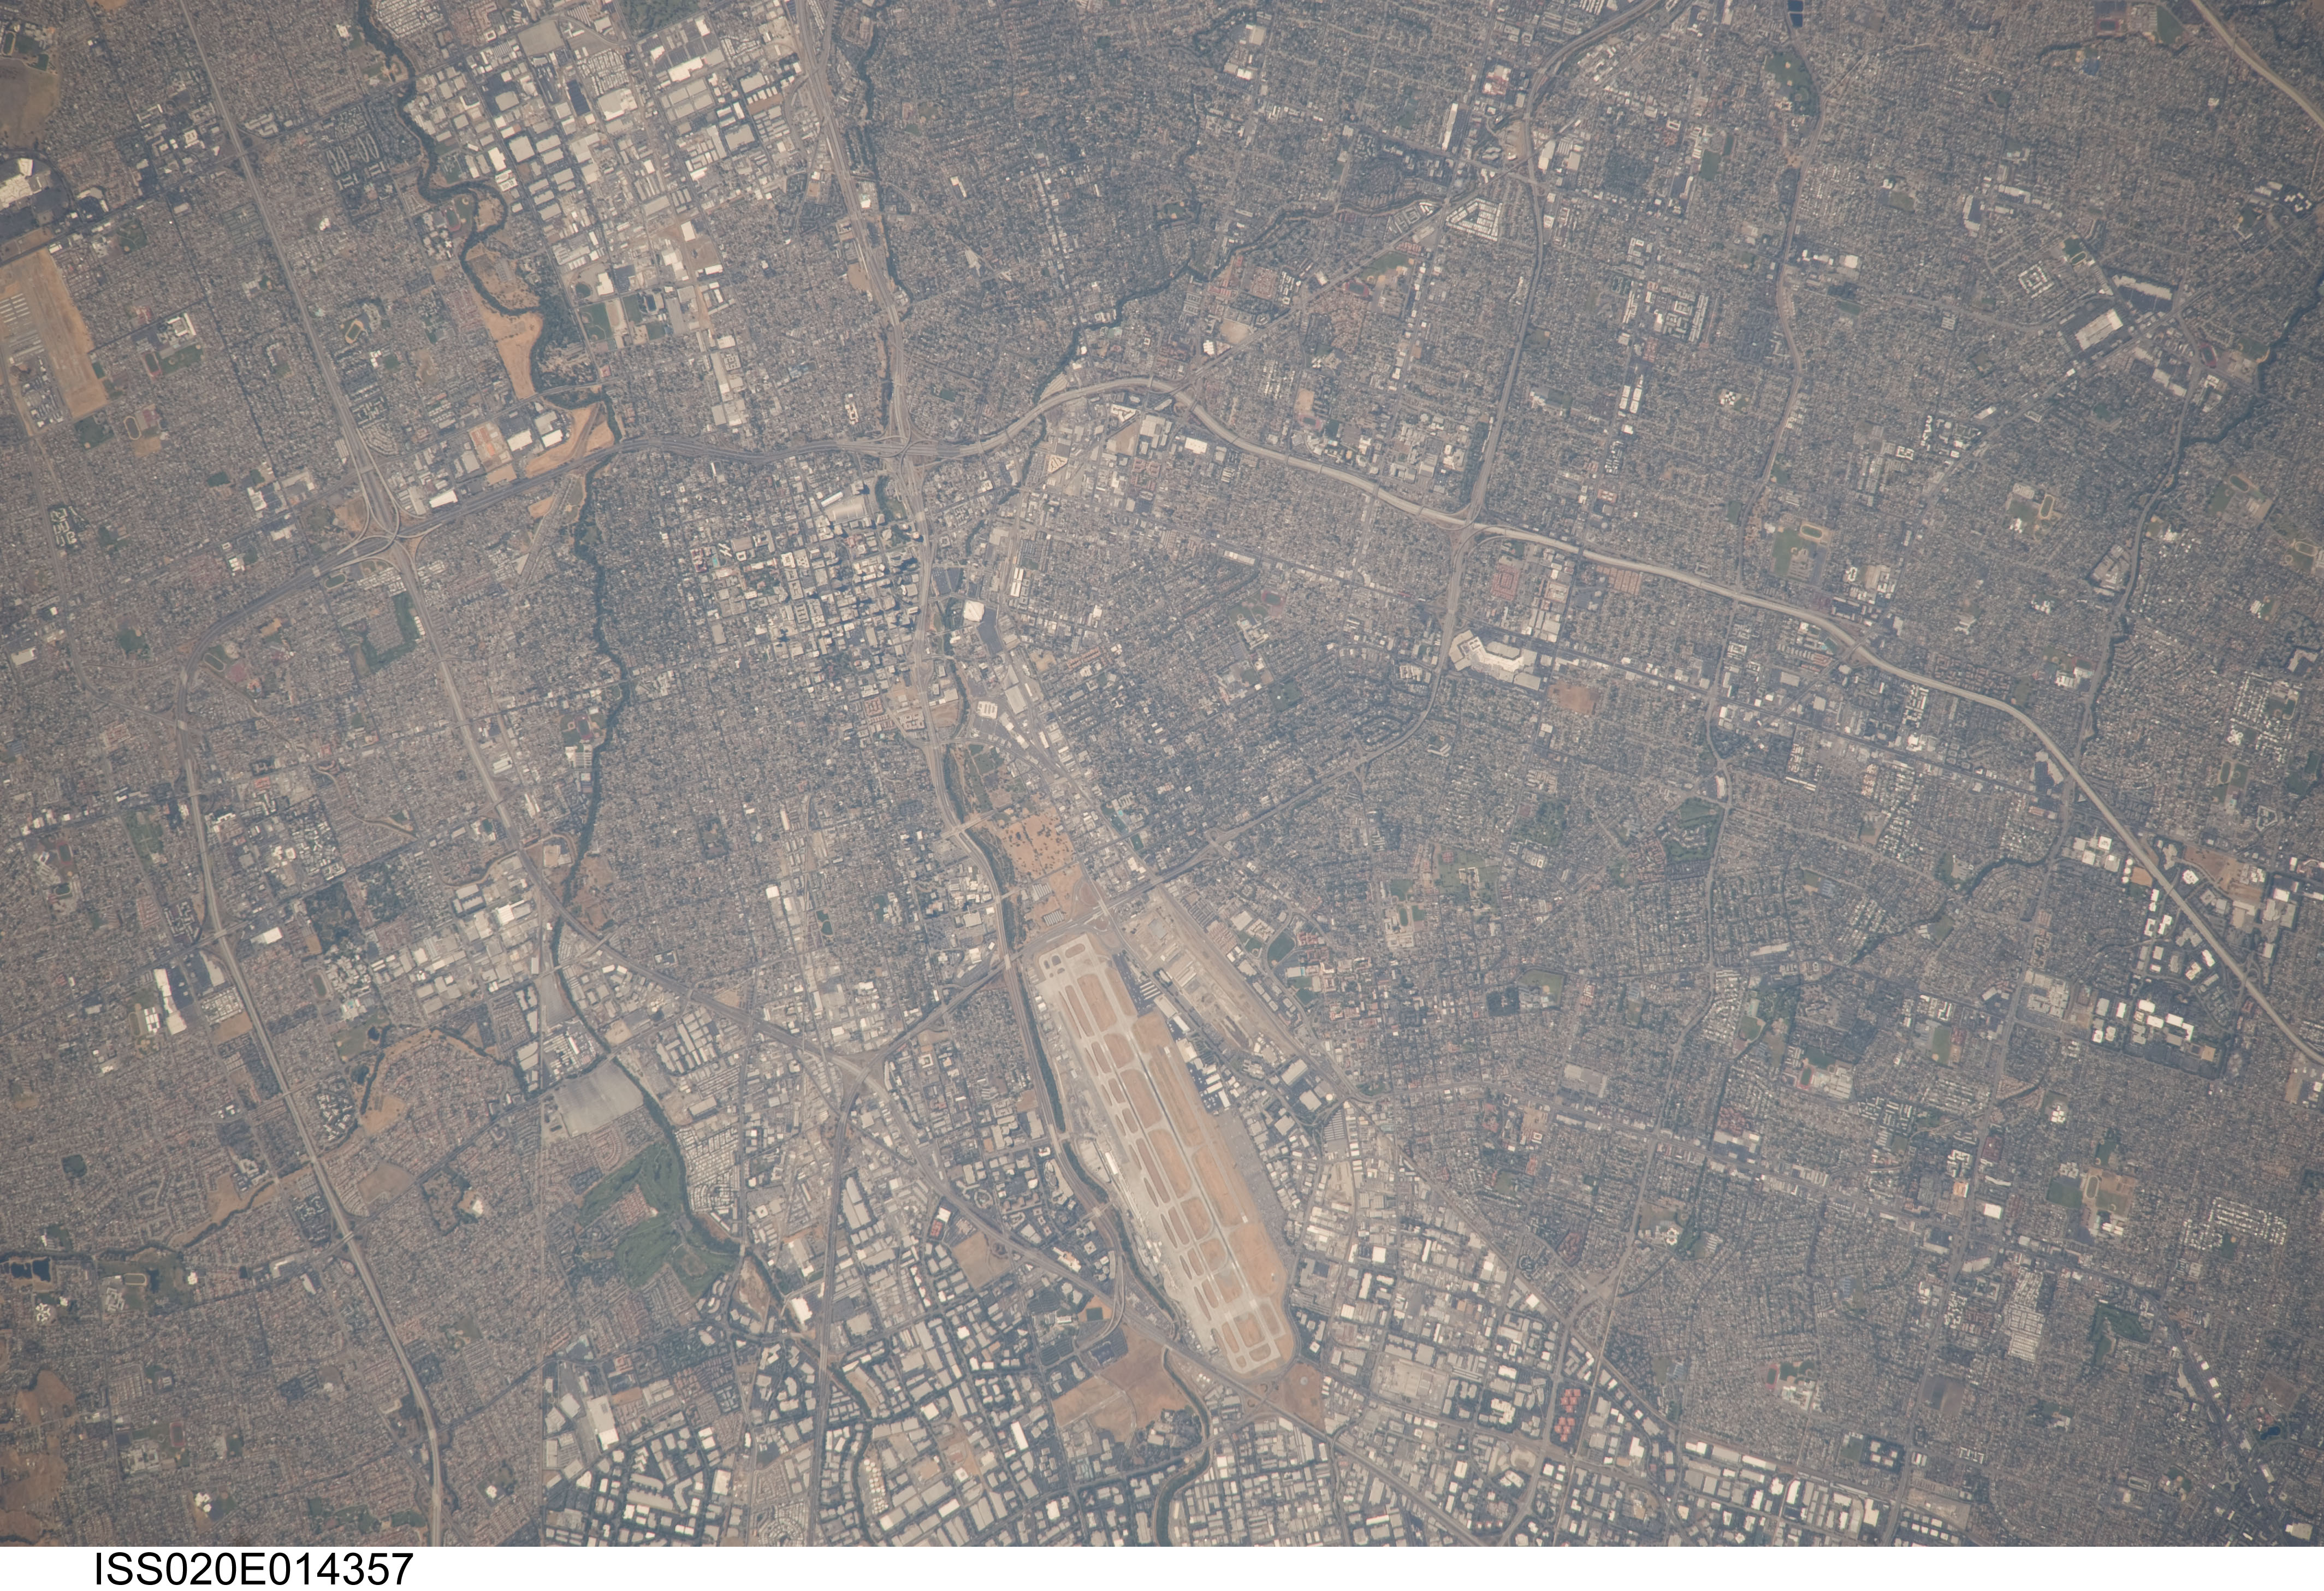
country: USA-CALIFORNIA
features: SAN JOSE, AIRPORT, COYOTE CR., GUADELUPE RIVER
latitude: 37.3
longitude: -121.9
